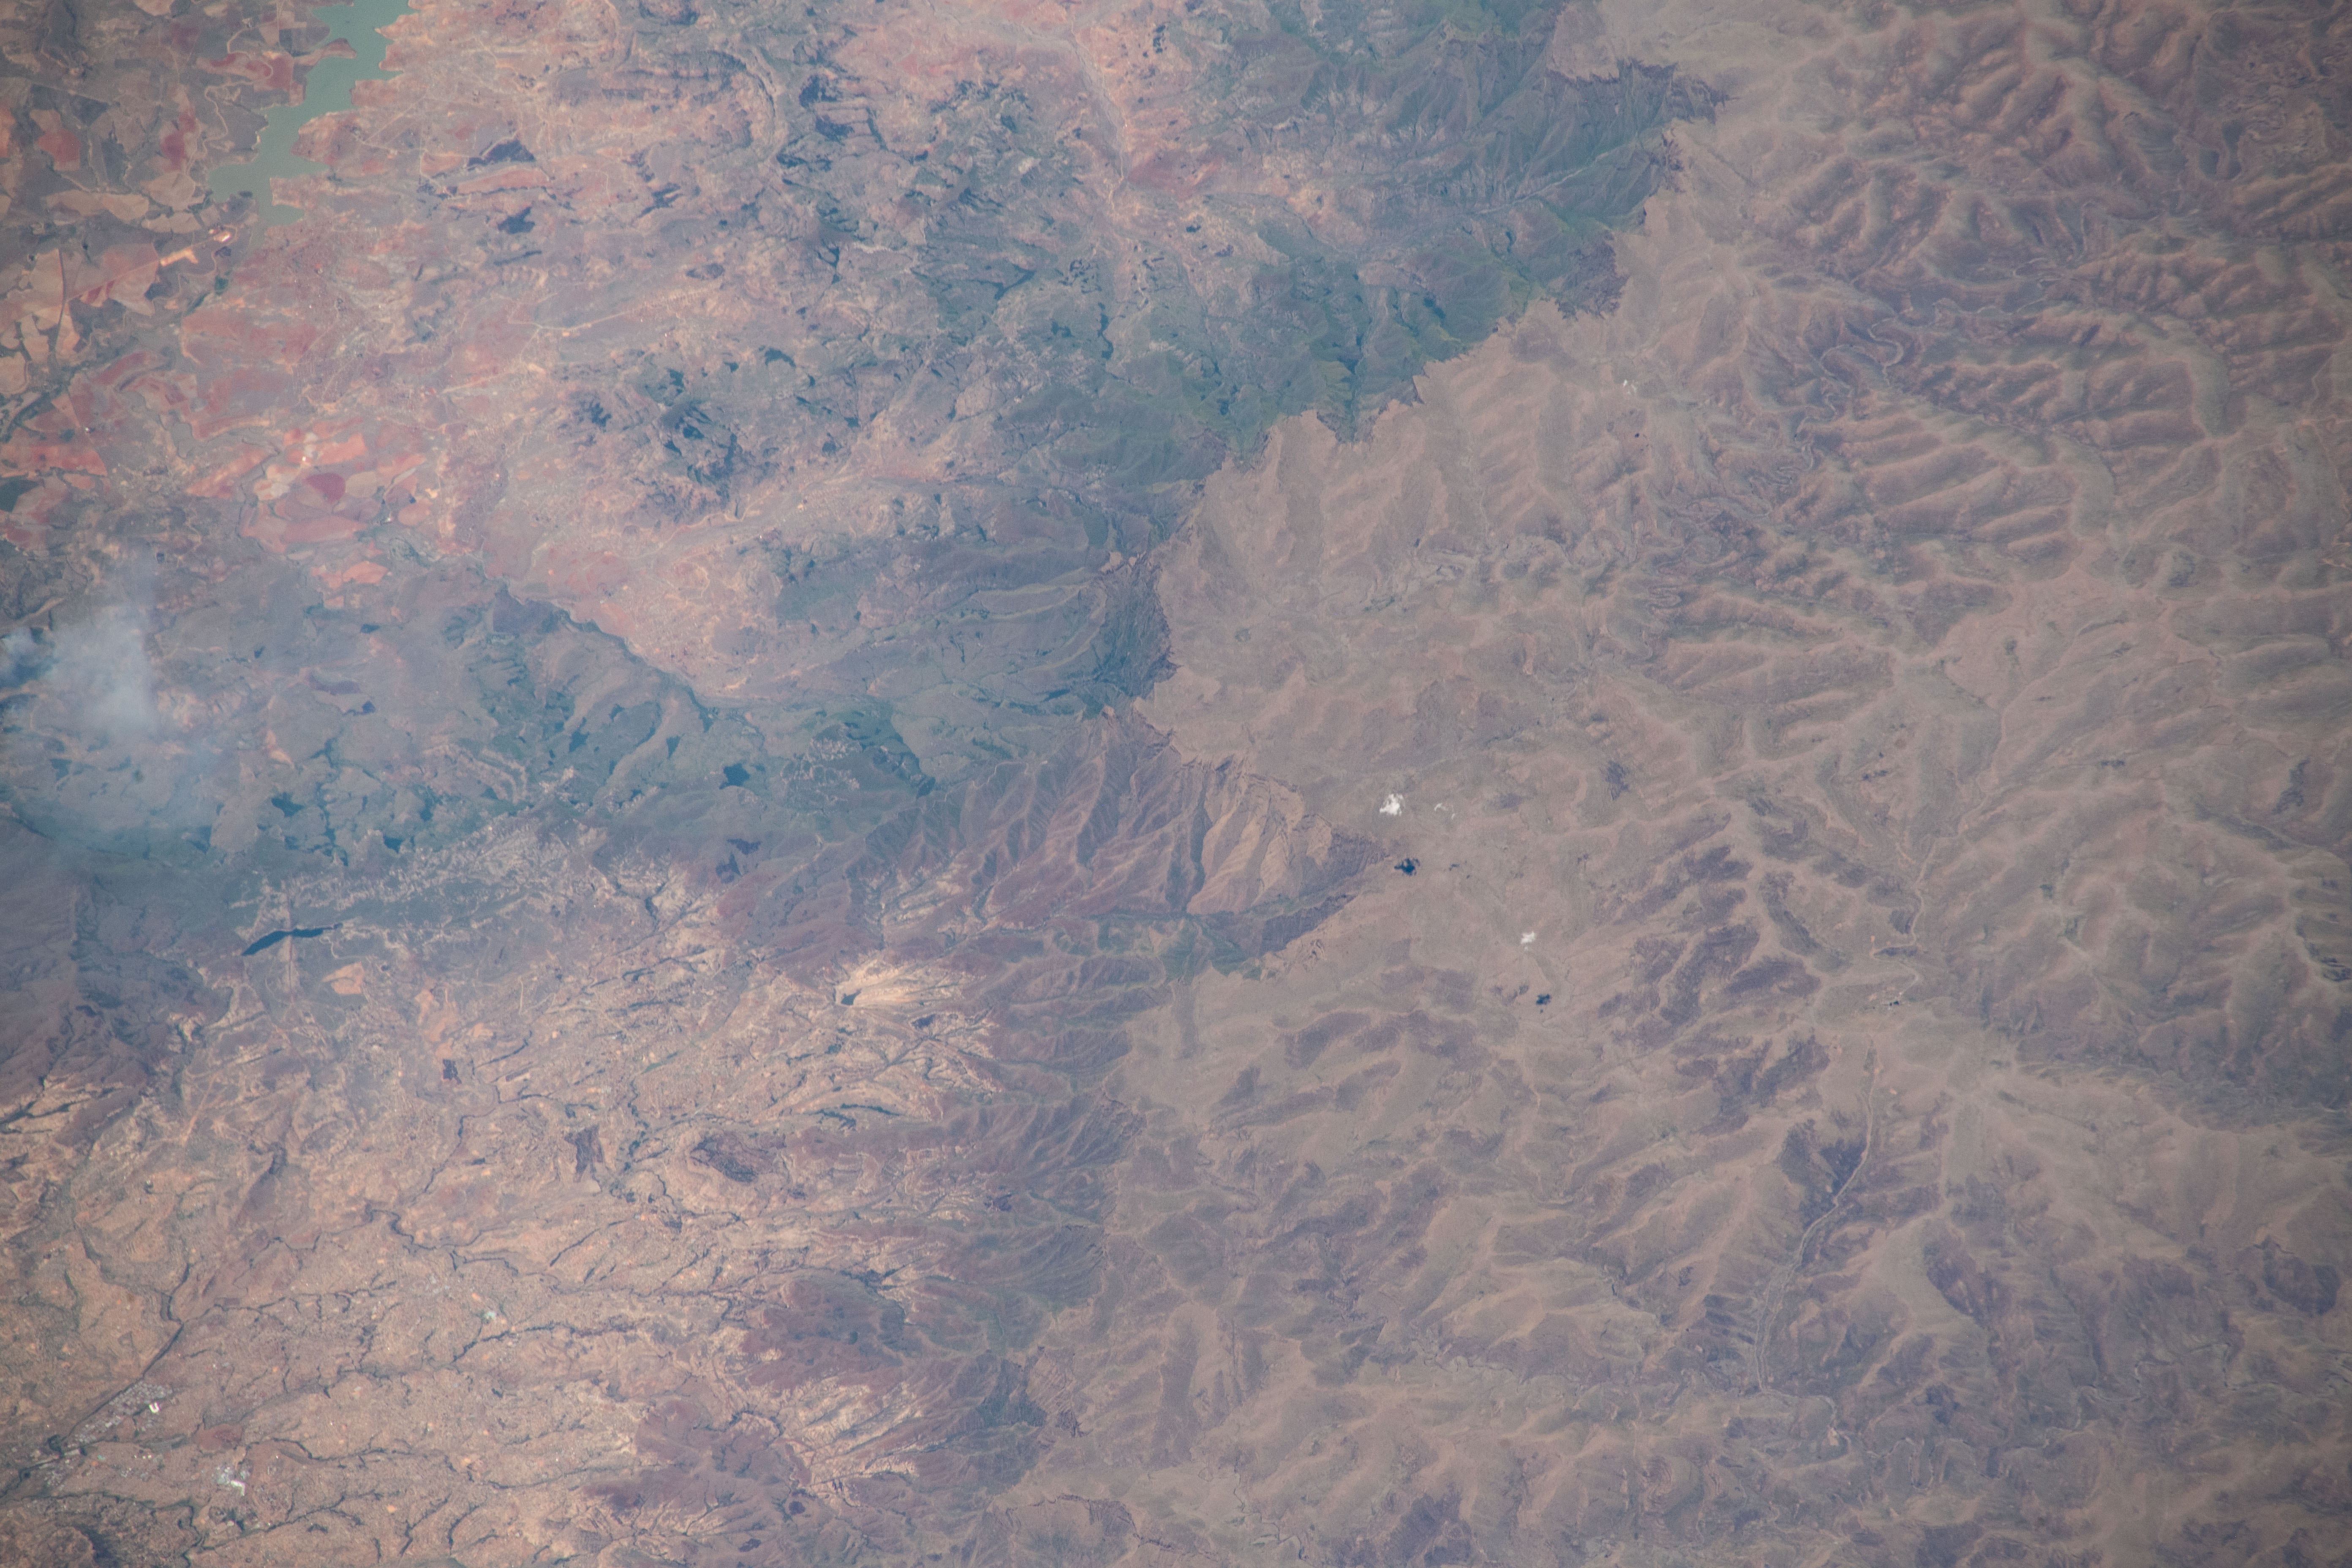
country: REPUBLIC SOUTH AFRICA
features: ROYAL NATAL NATIONAL PARK
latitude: -28.8
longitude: 28.8
